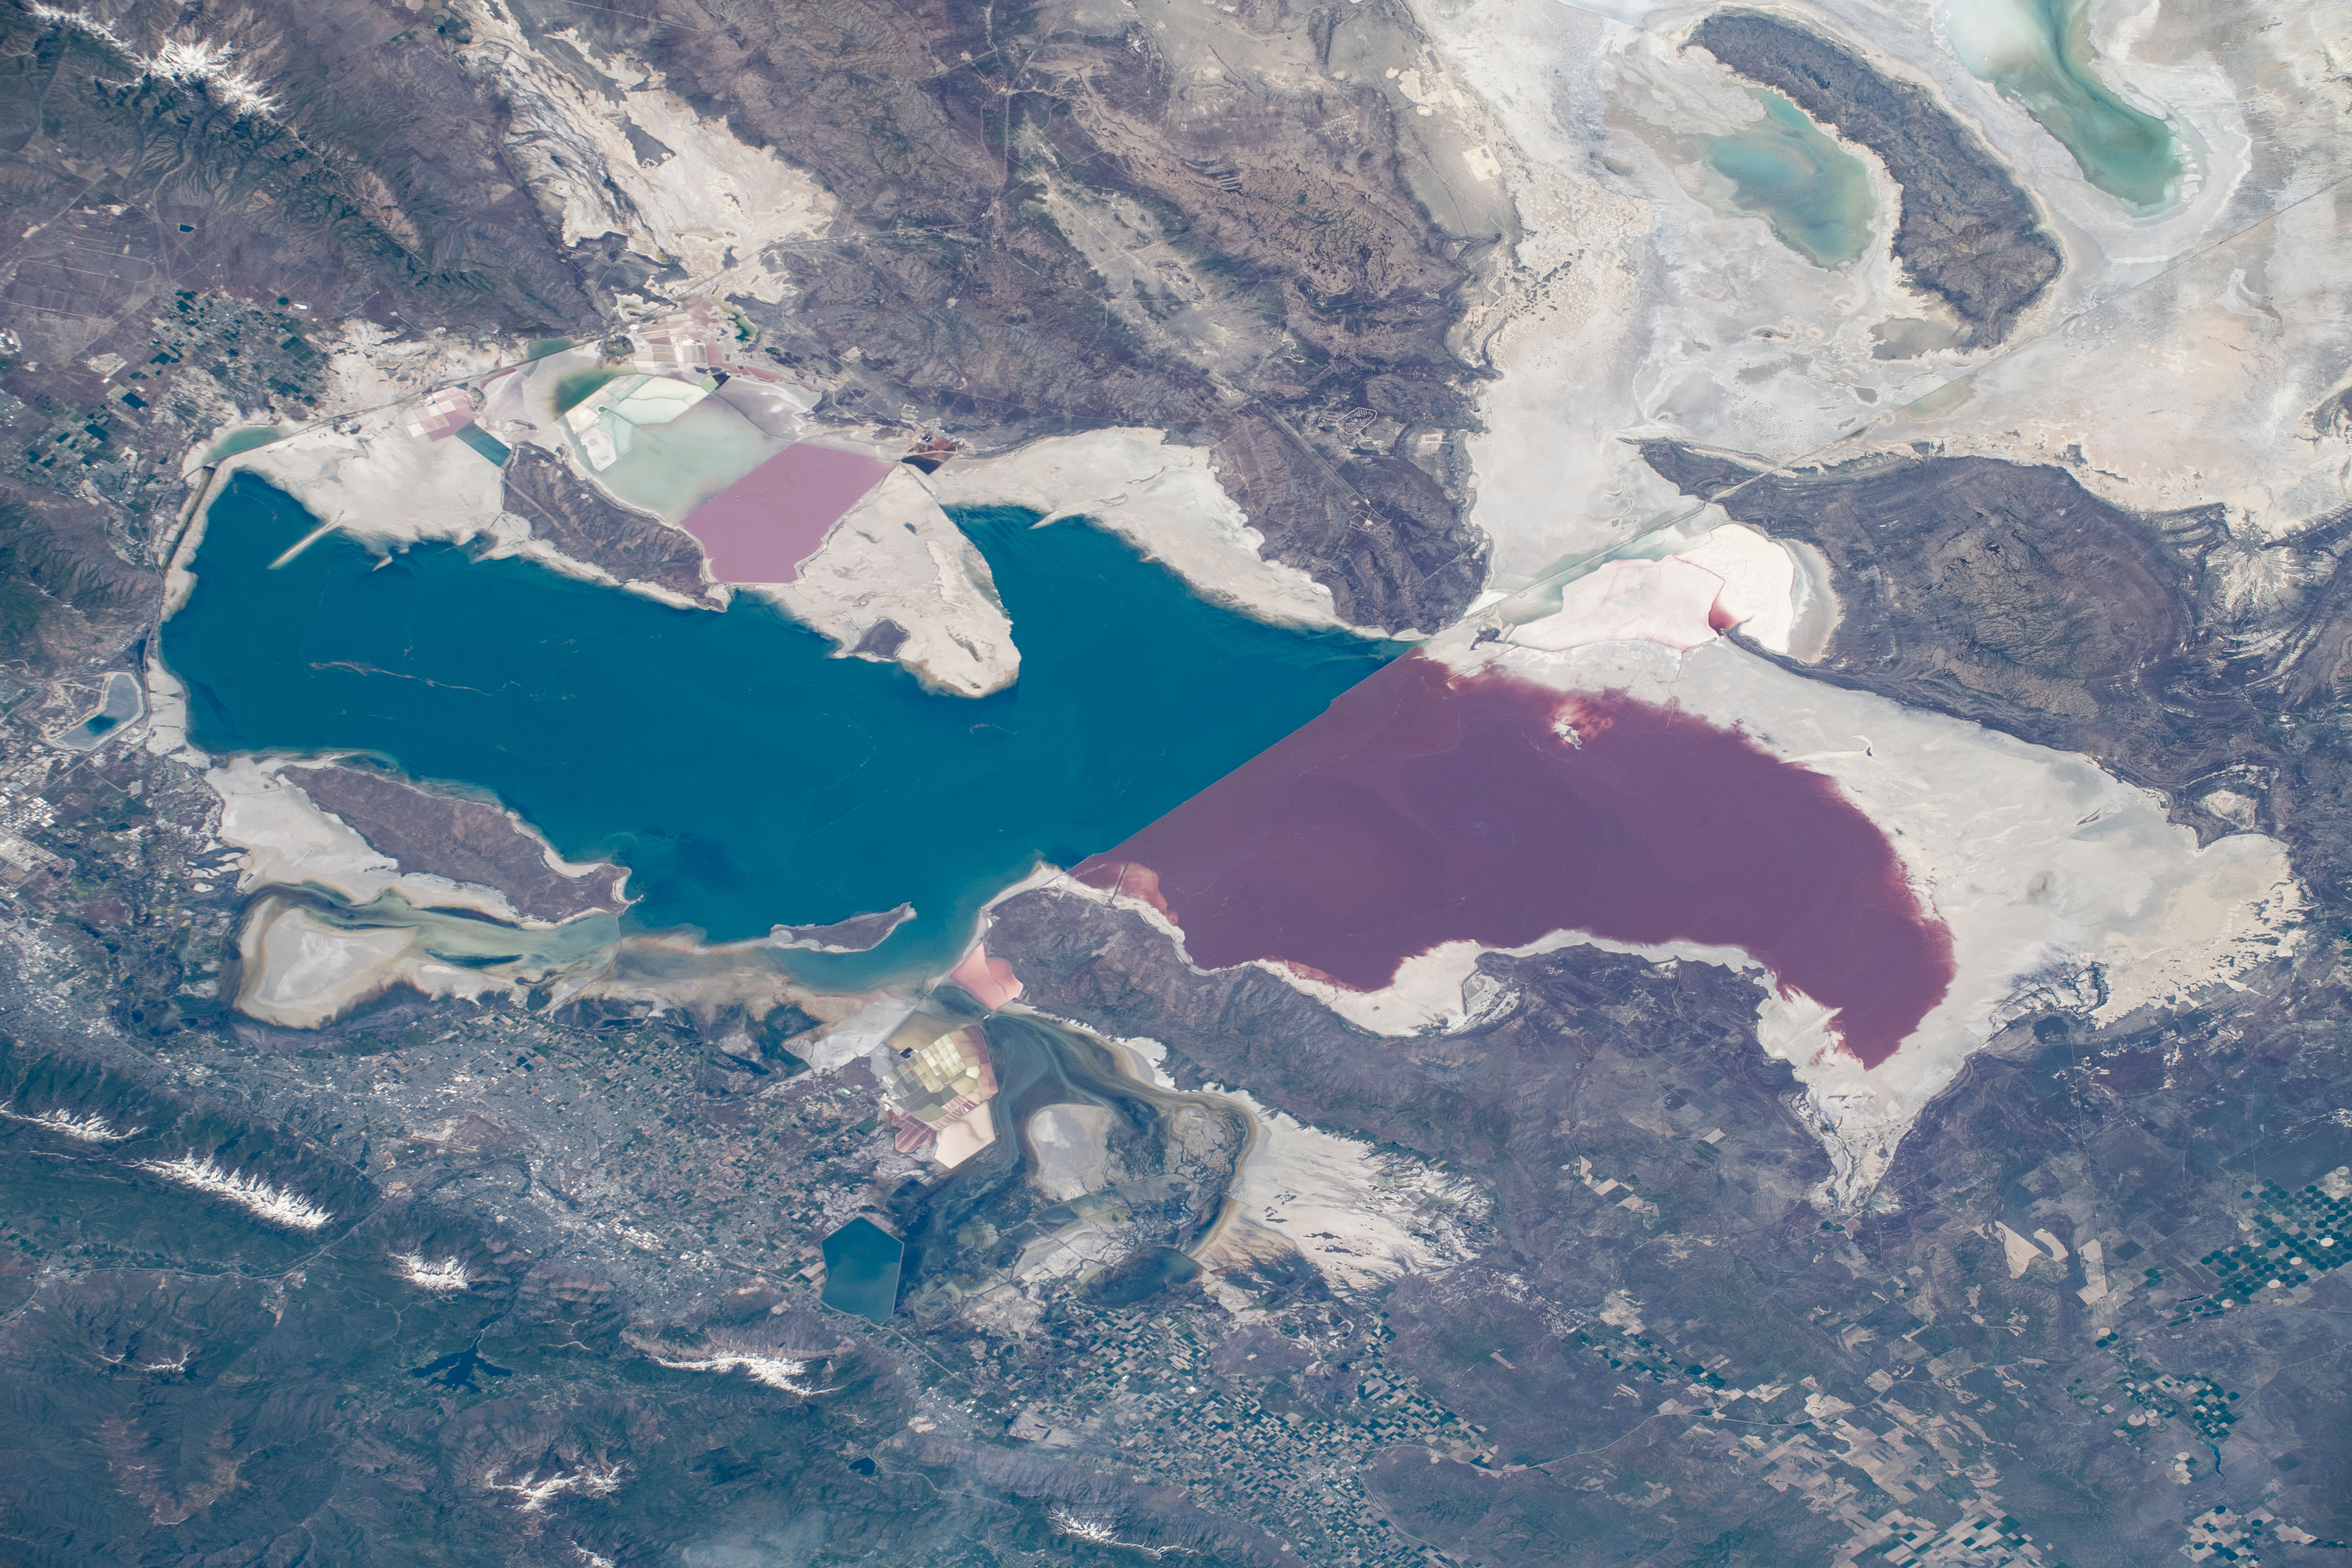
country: USA-UTAH
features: GREAT SALT LAKE, SALT LAKE CITY, LAYTON, OGDEN, STANSBURY ISLAND, CROCODILE MOUNTAIN, CRANER PEAK
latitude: 41.2
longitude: -112.6
